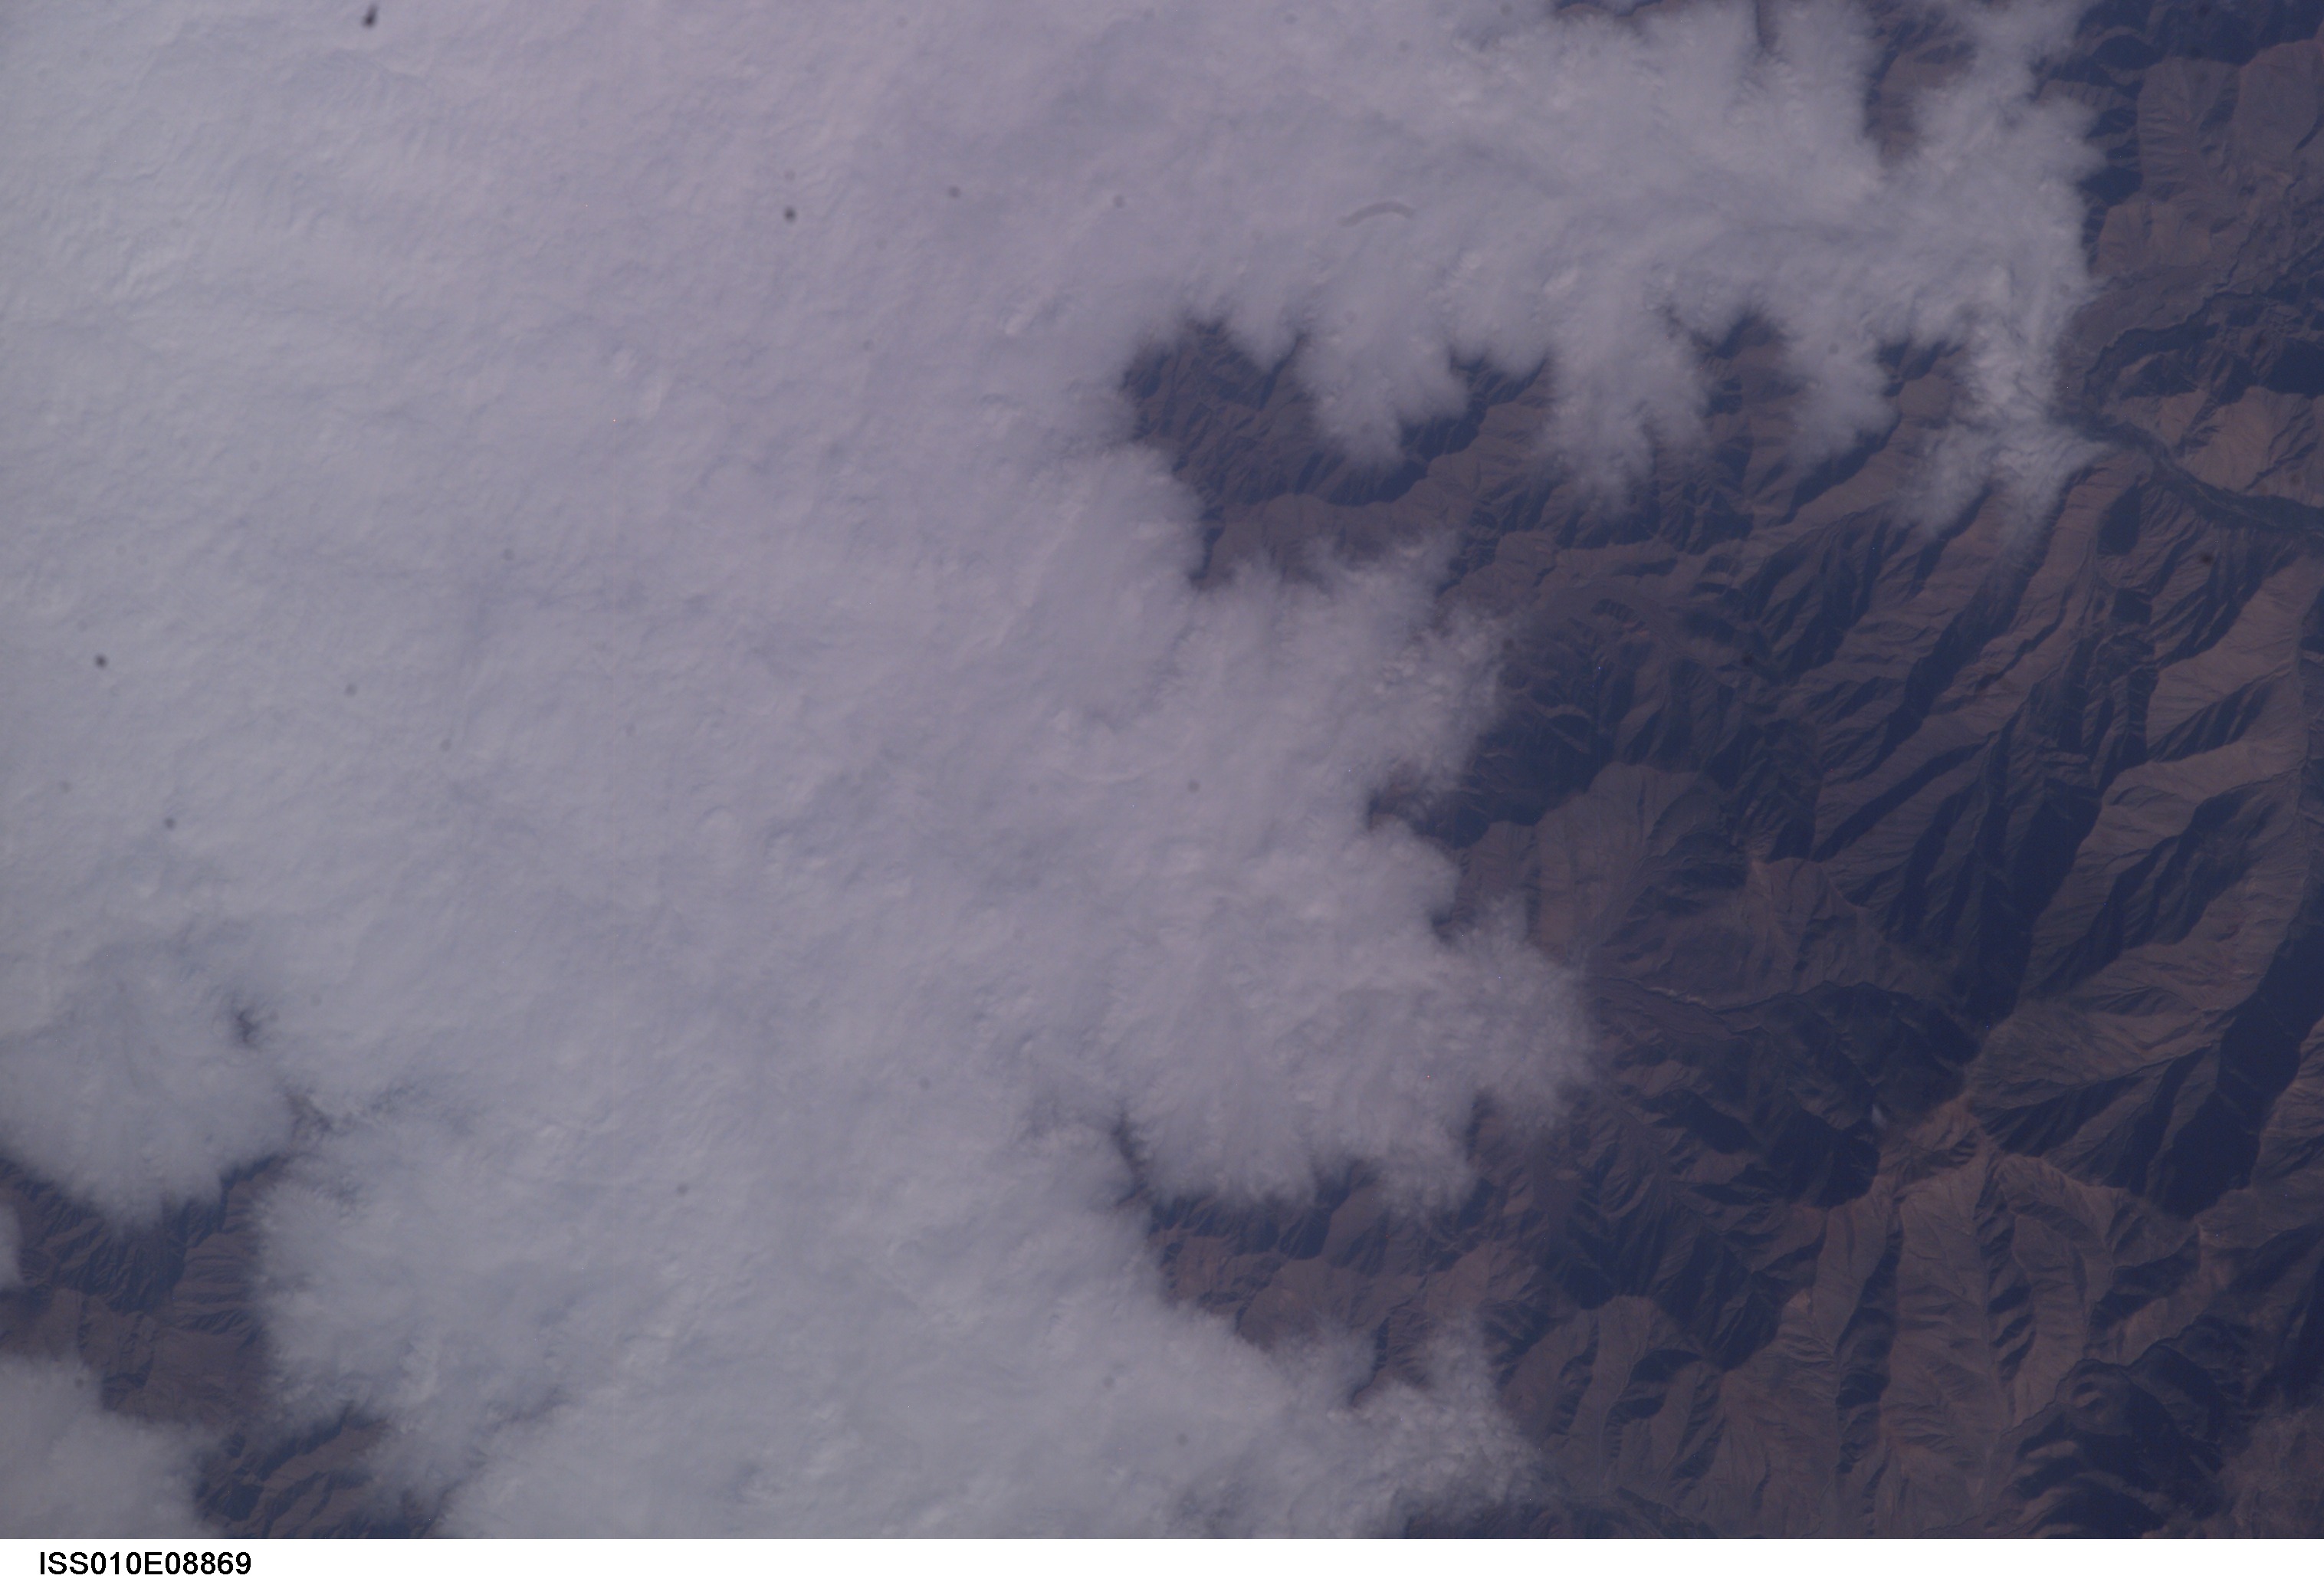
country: PERU
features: MTS., RAVINES, VALLEY FOG
